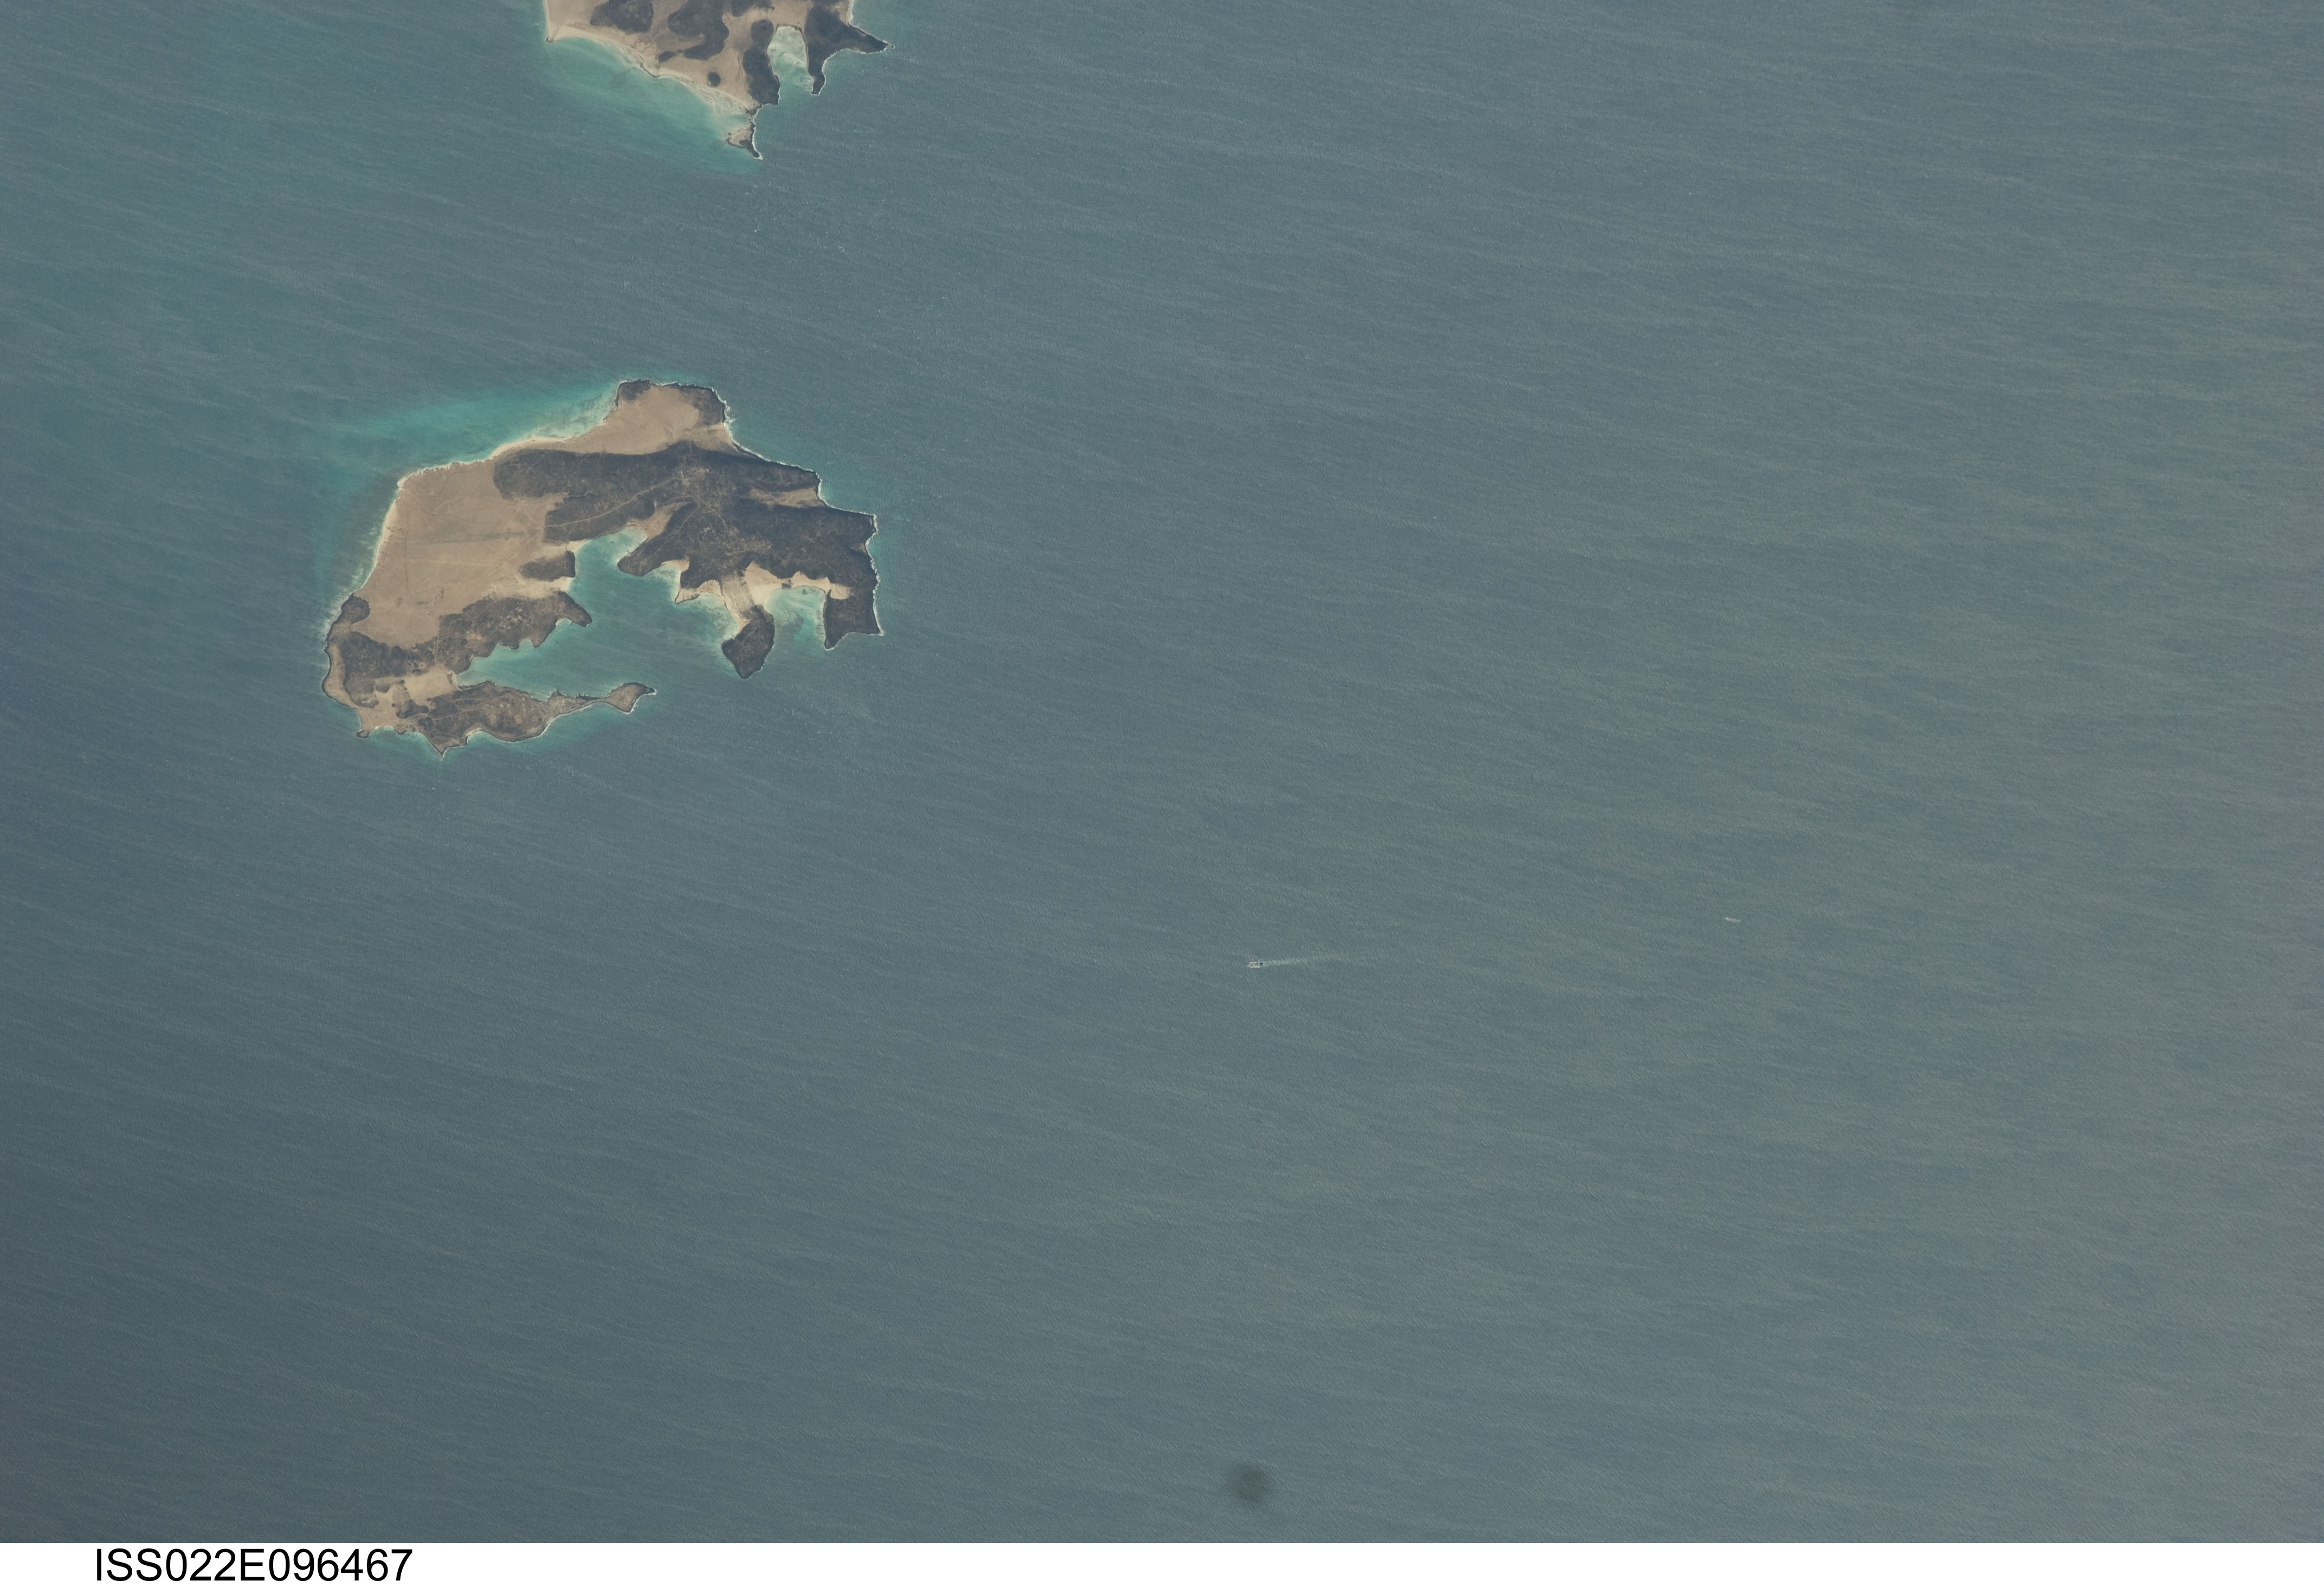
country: YEMEN
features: PERIM I., STRAIT OF MANDAB
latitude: 12.6
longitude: 43.4
